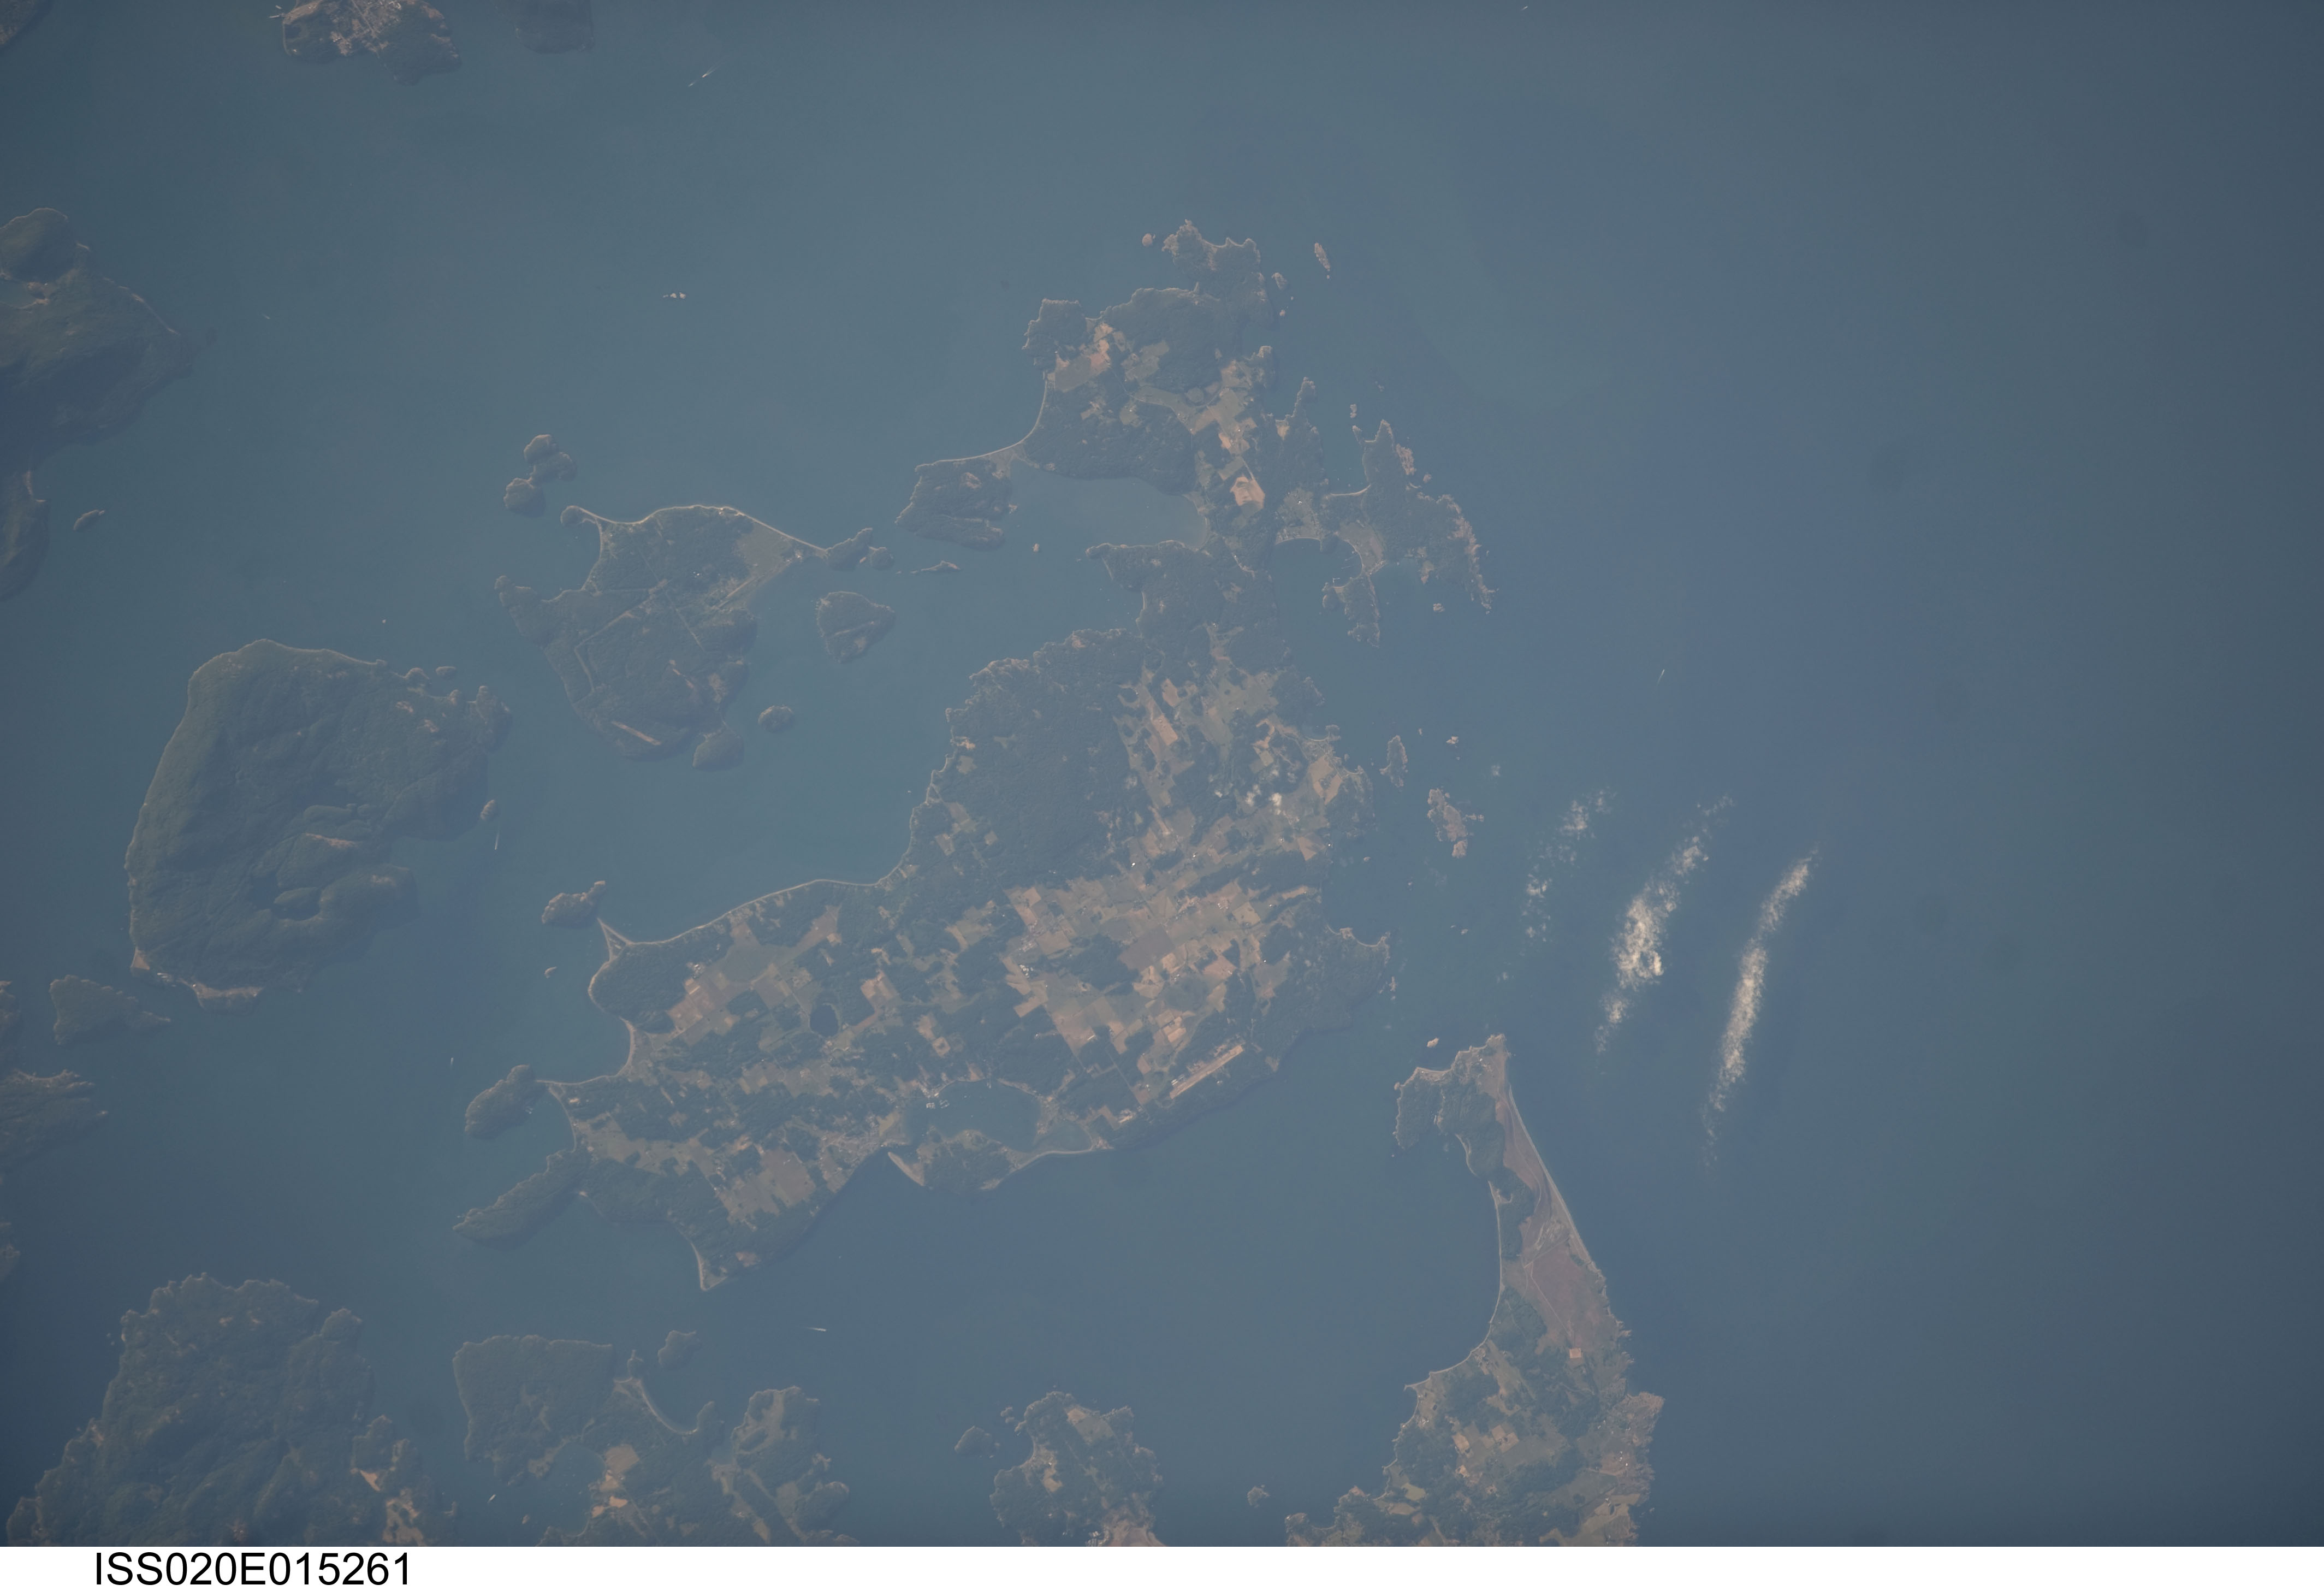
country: USA-WASHINGTON
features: CHARLES ISLAND,DECATUR ISLAND,LOPEZ ISLAND,FROST ISLAND,MUD BAY,LOPEZ SOUND,JAMES ISLAND,WASHINGTON,BLAKELY ISLAND,SPERRY PENNINSULA
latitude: 48.5
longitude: -122.9
